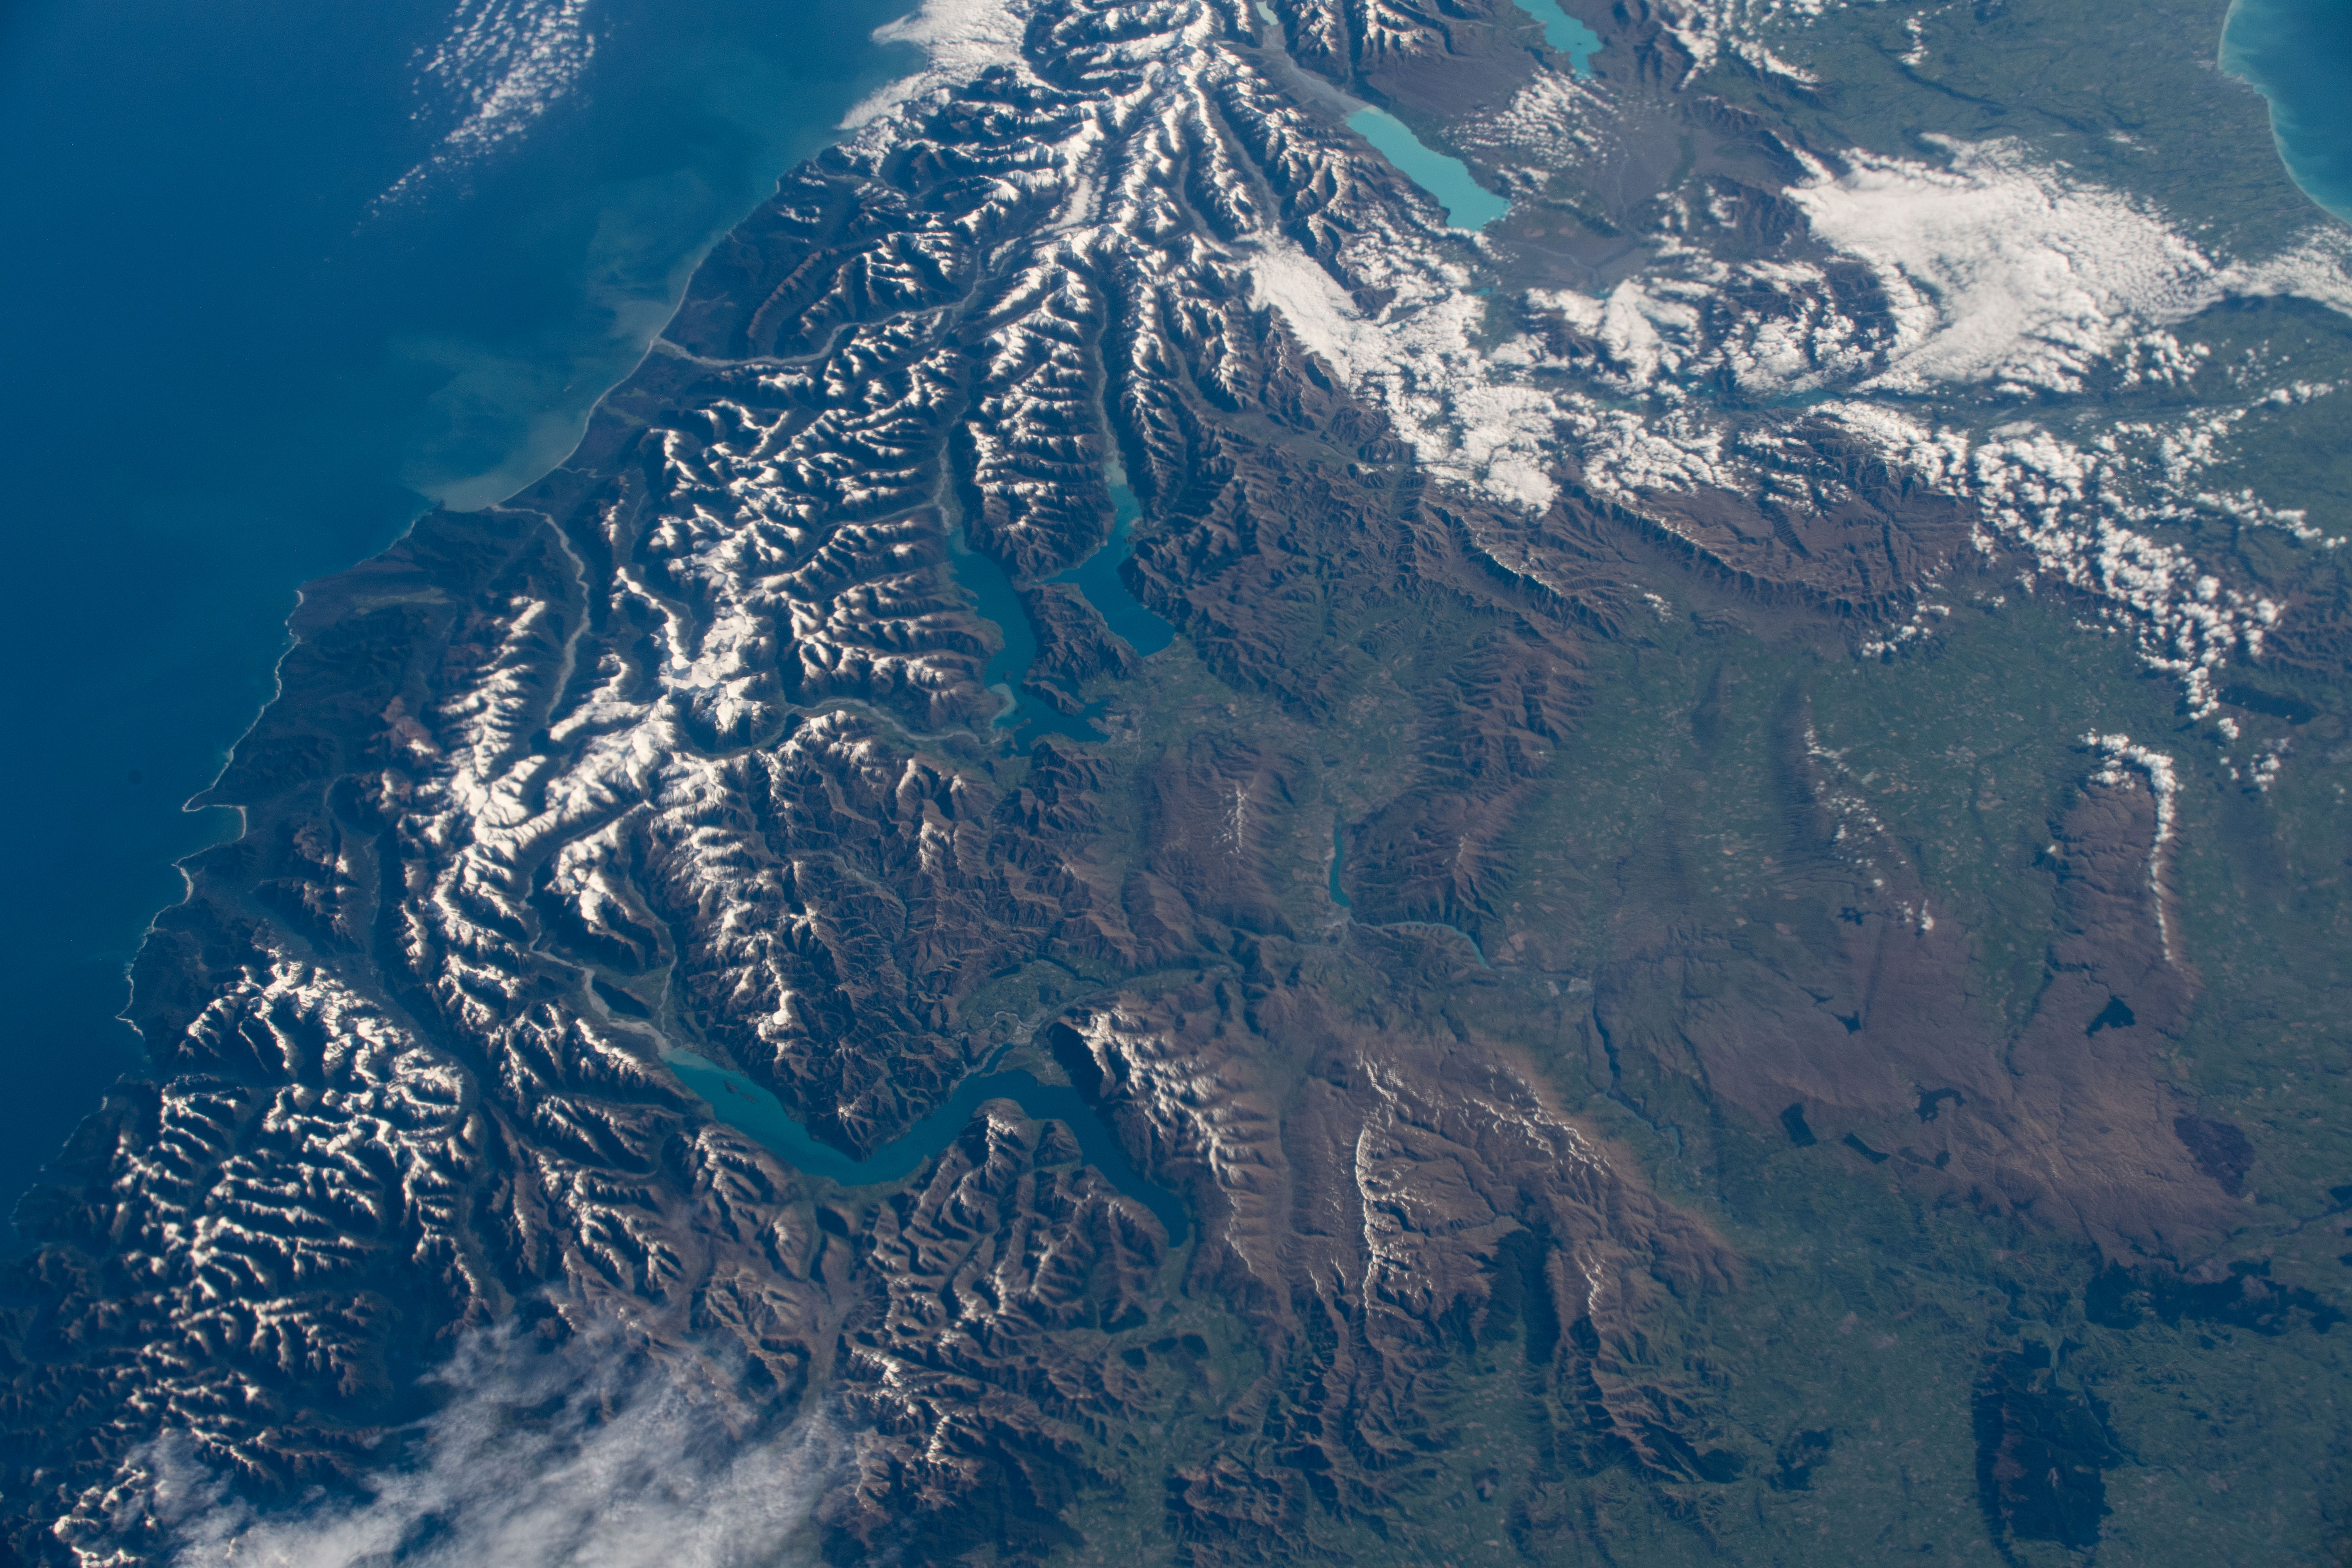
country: NEW ZEALAND-SI
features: LAKE WANAKA, LAKE HAWEA, SOUTHERN ALPS MOUNTAINS, LAKE PUKAKI, LAKE WAKATIPU
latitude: -44.9
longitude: 169.4
